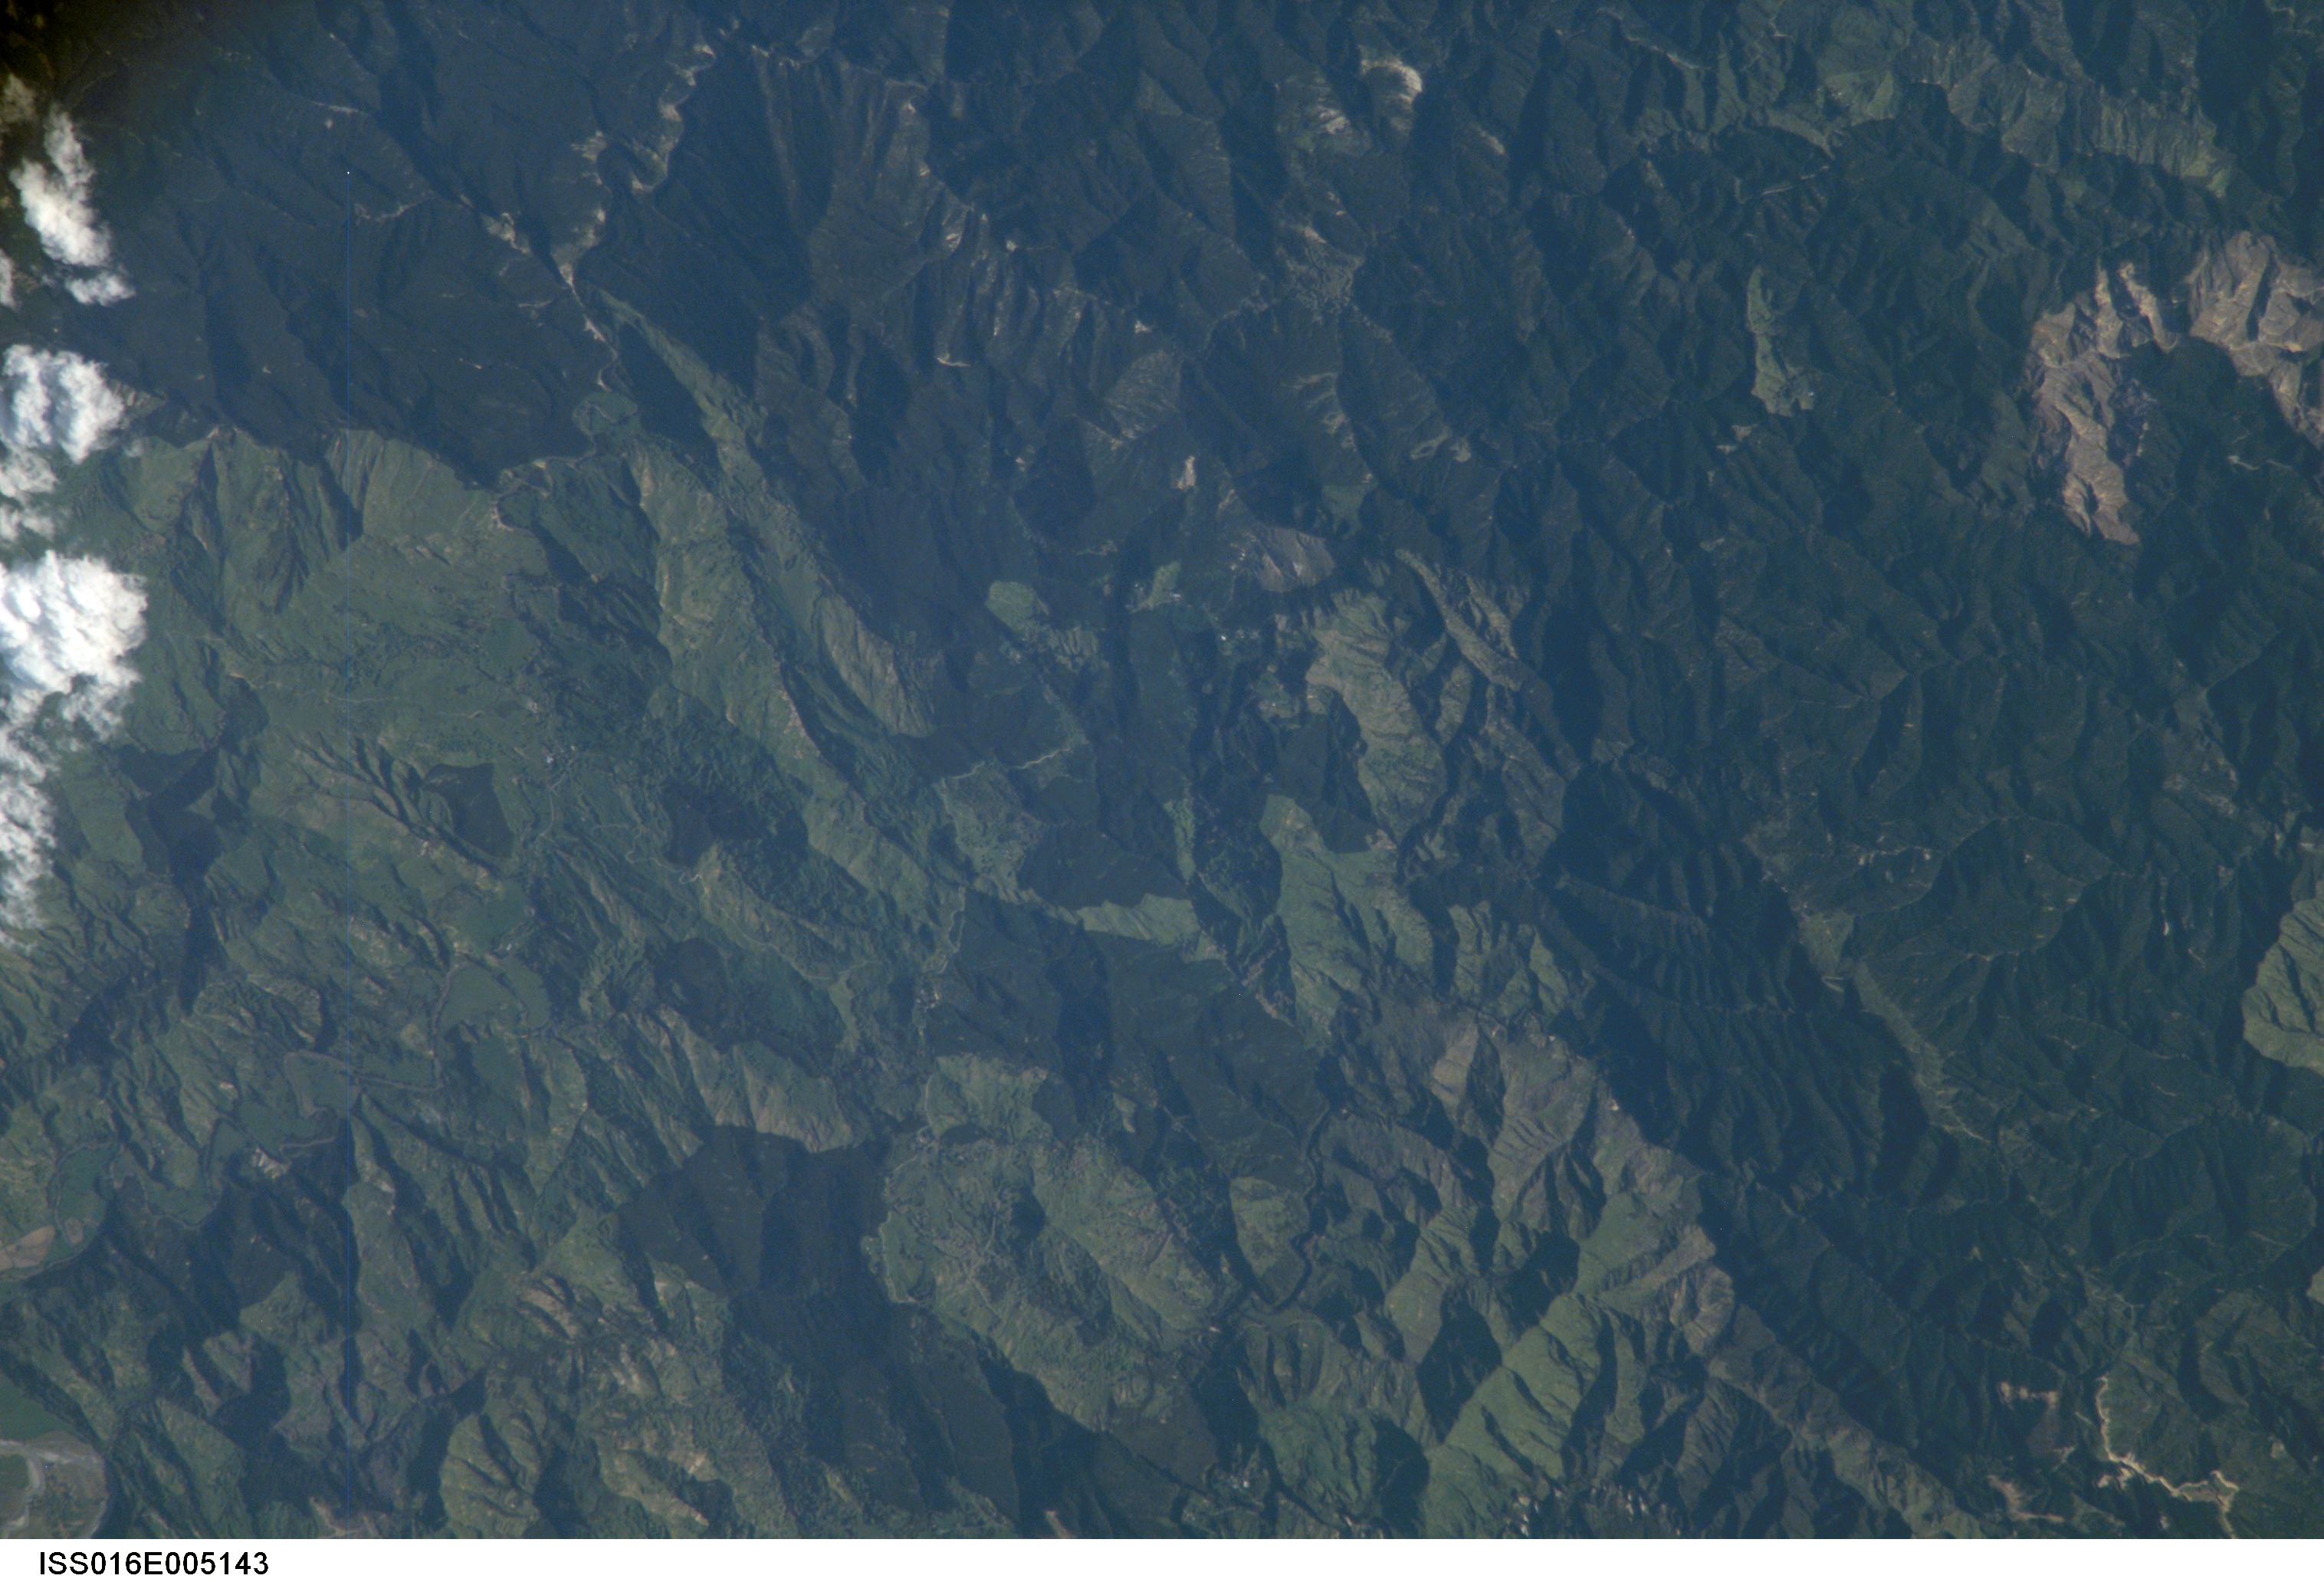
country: NEW ZEALAND-NI
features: HAWHENUA RANGE
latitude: -38.3
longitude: 178.0
